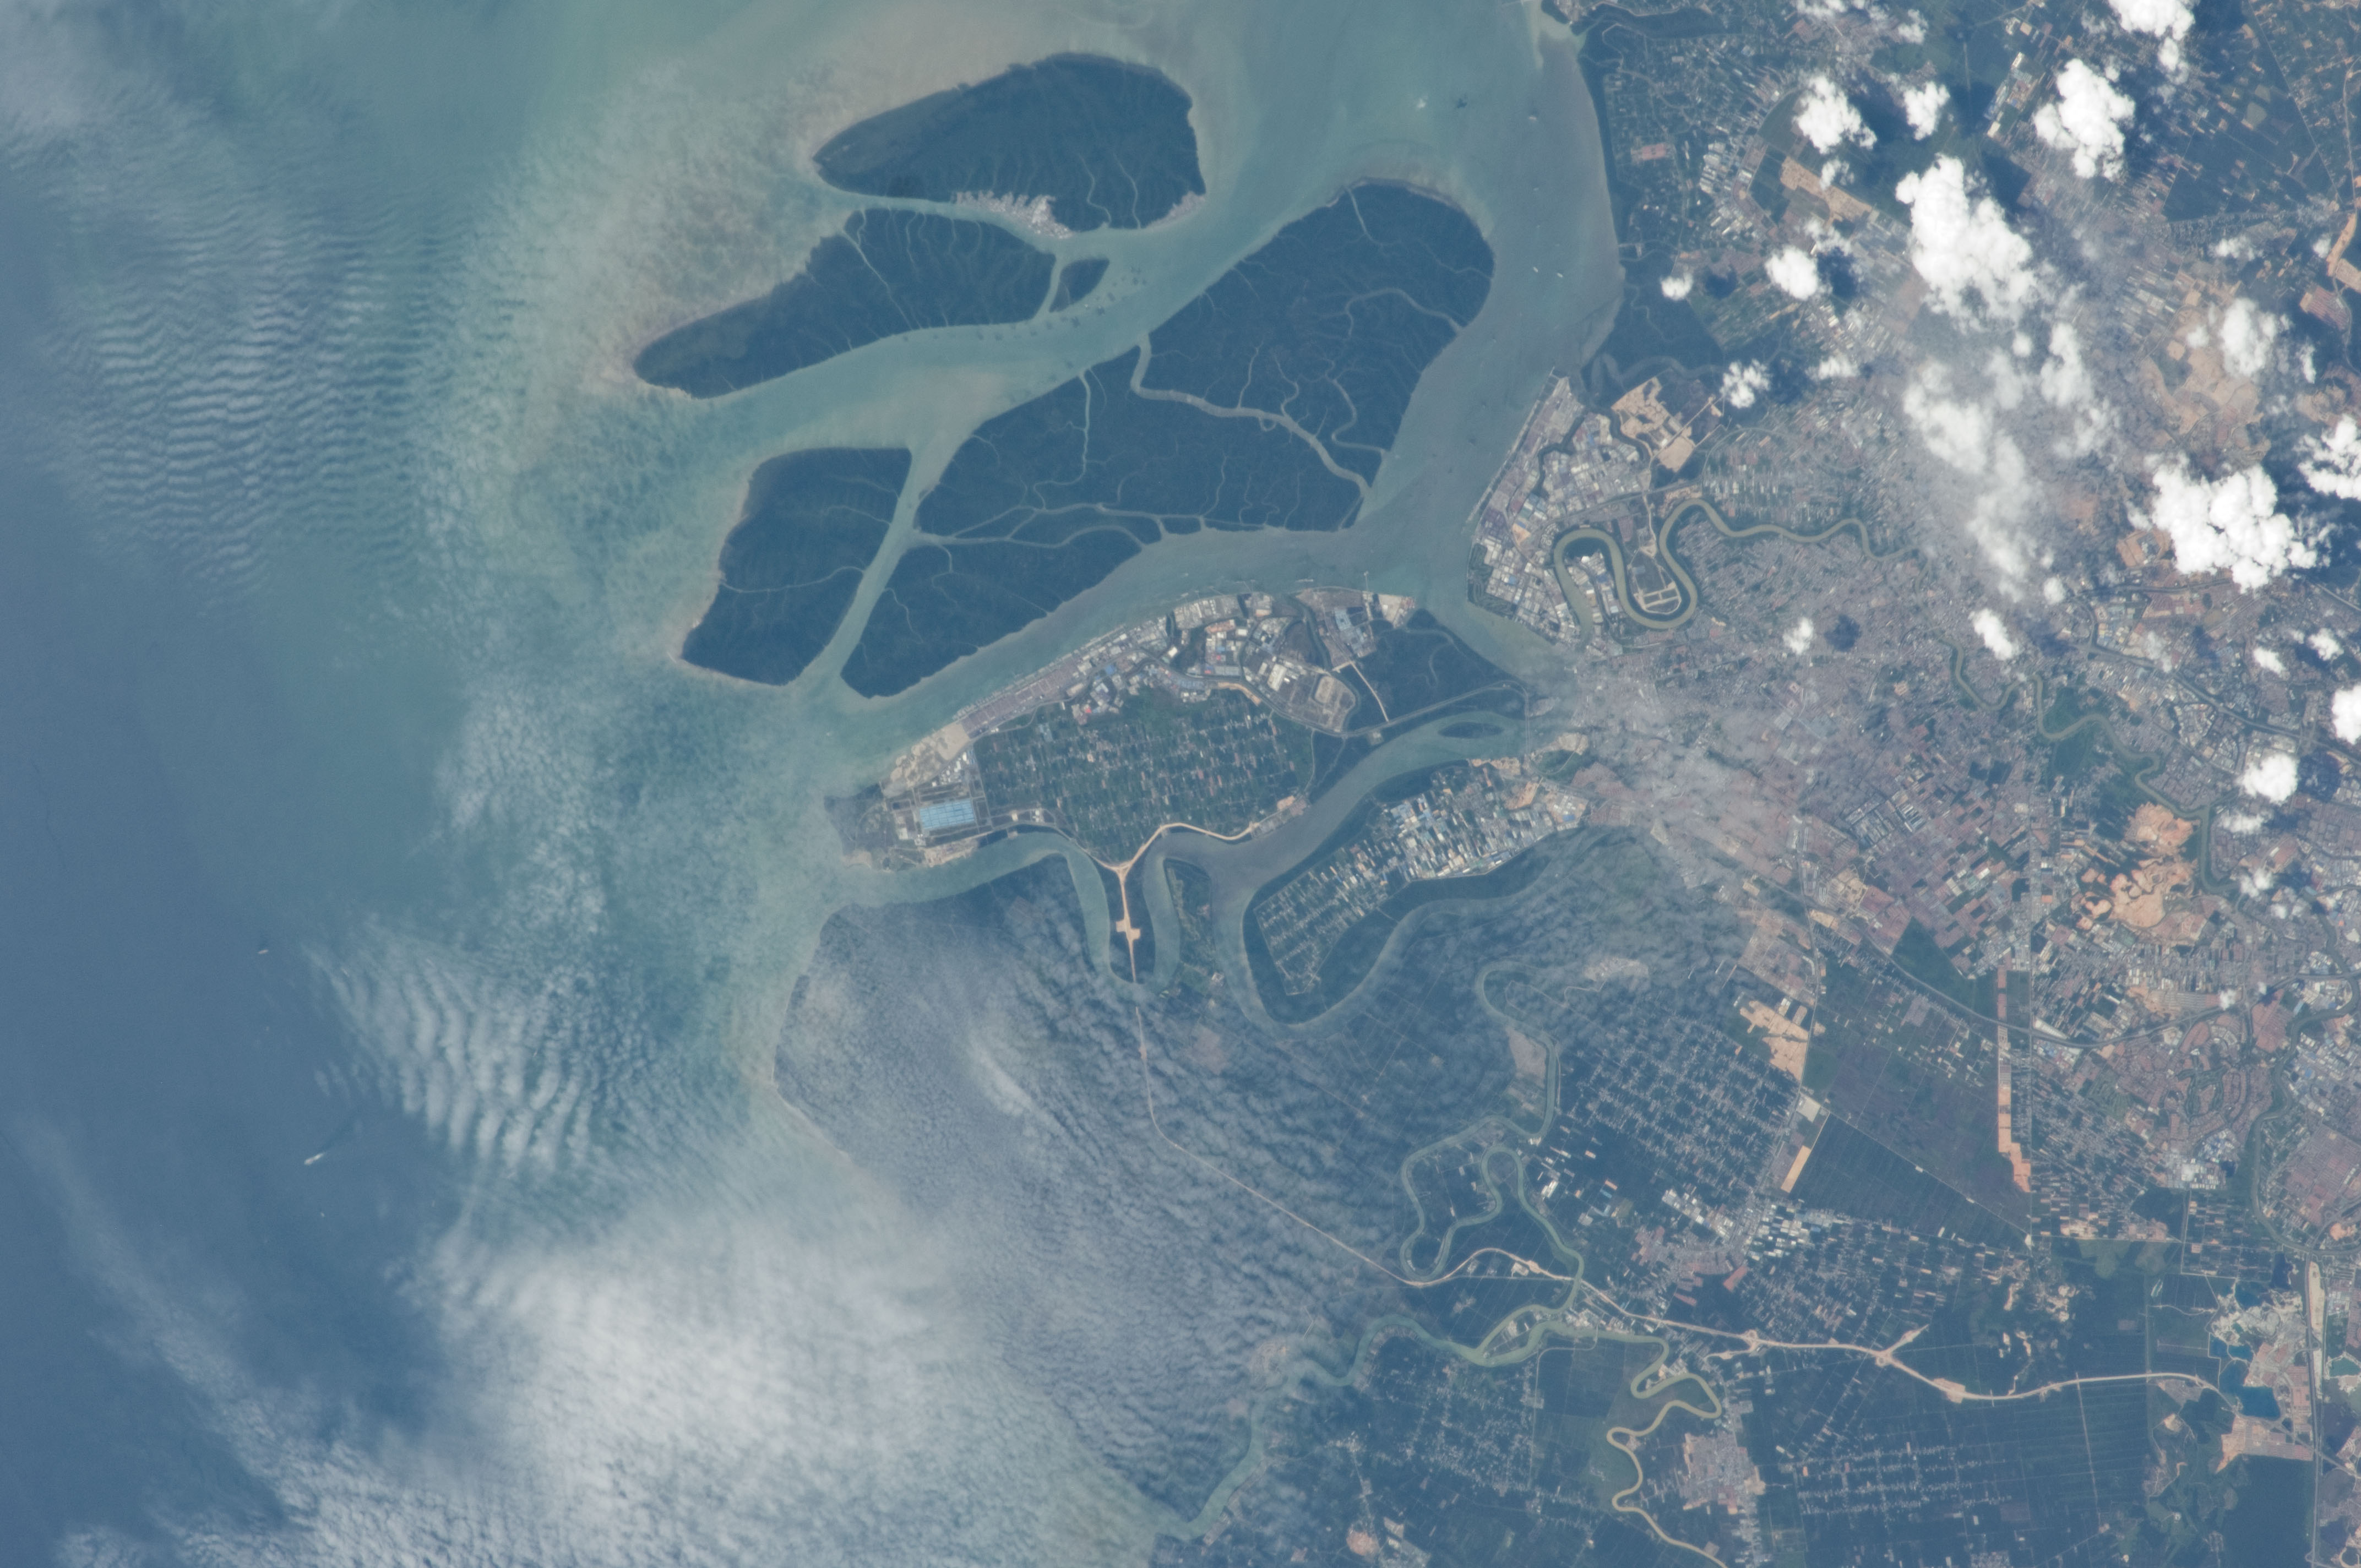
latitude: 2.9
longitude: 101.3
